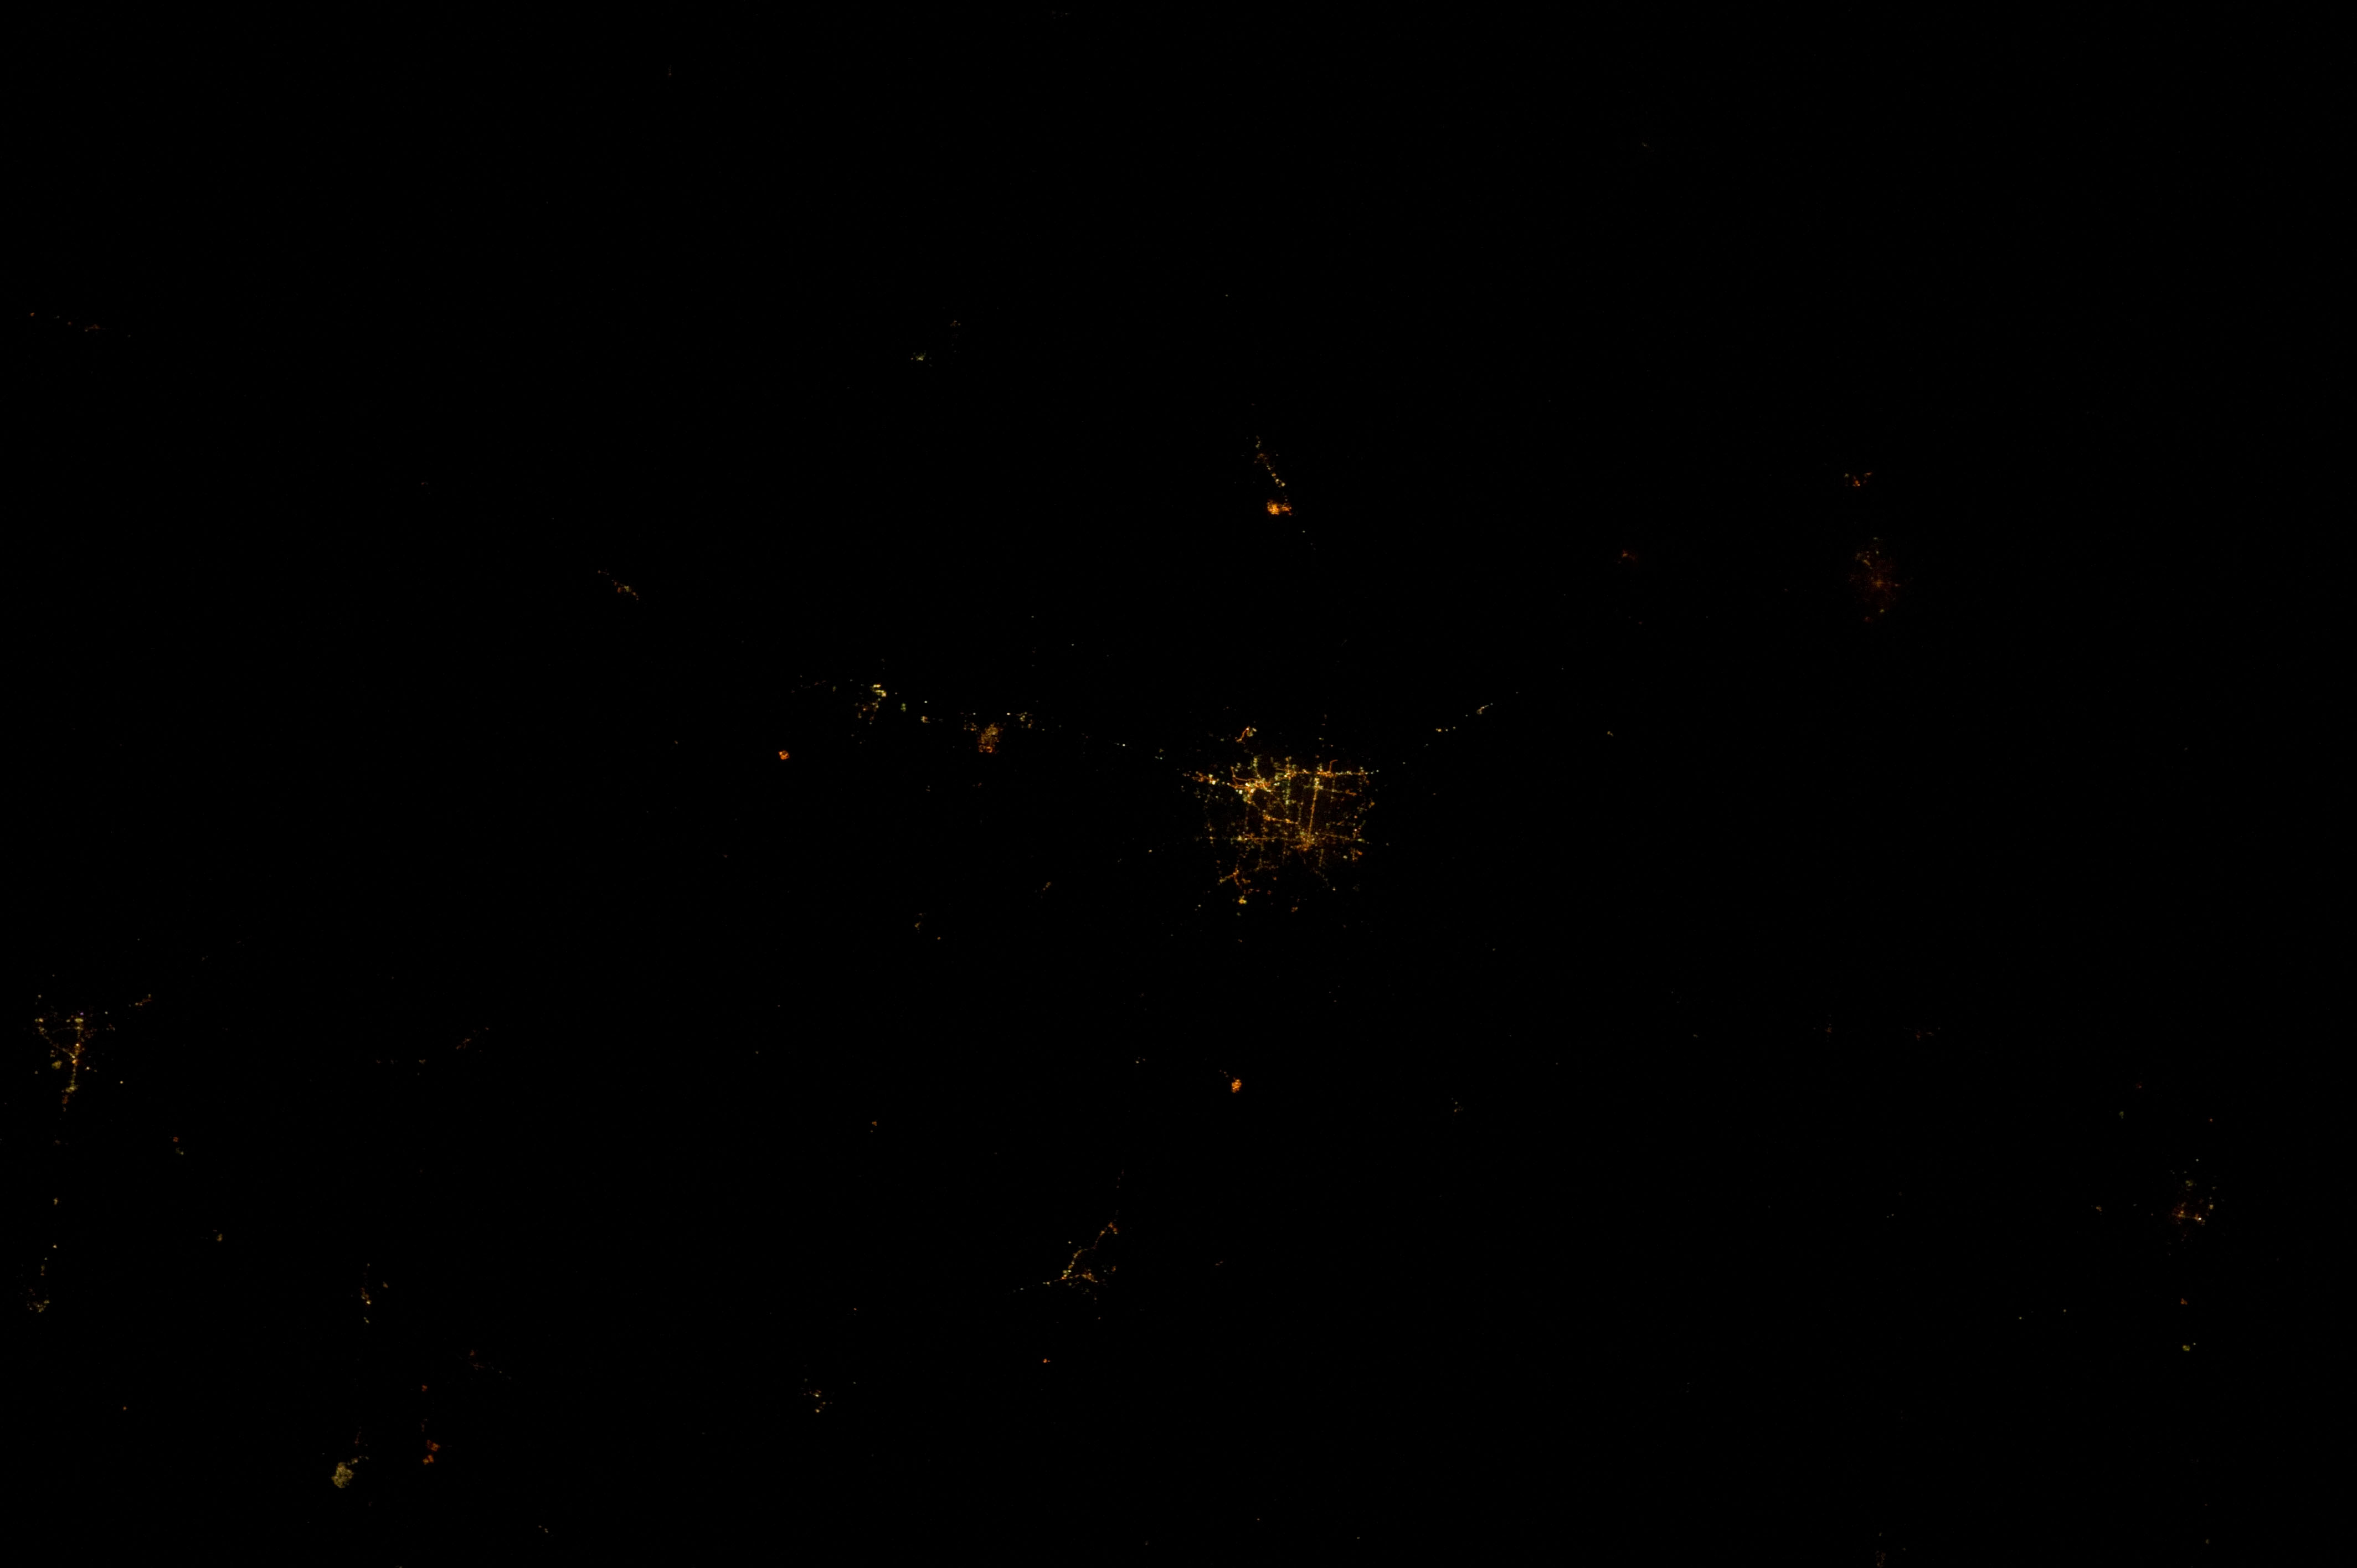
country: USA
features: SMALL CITIES AT NIGHT
